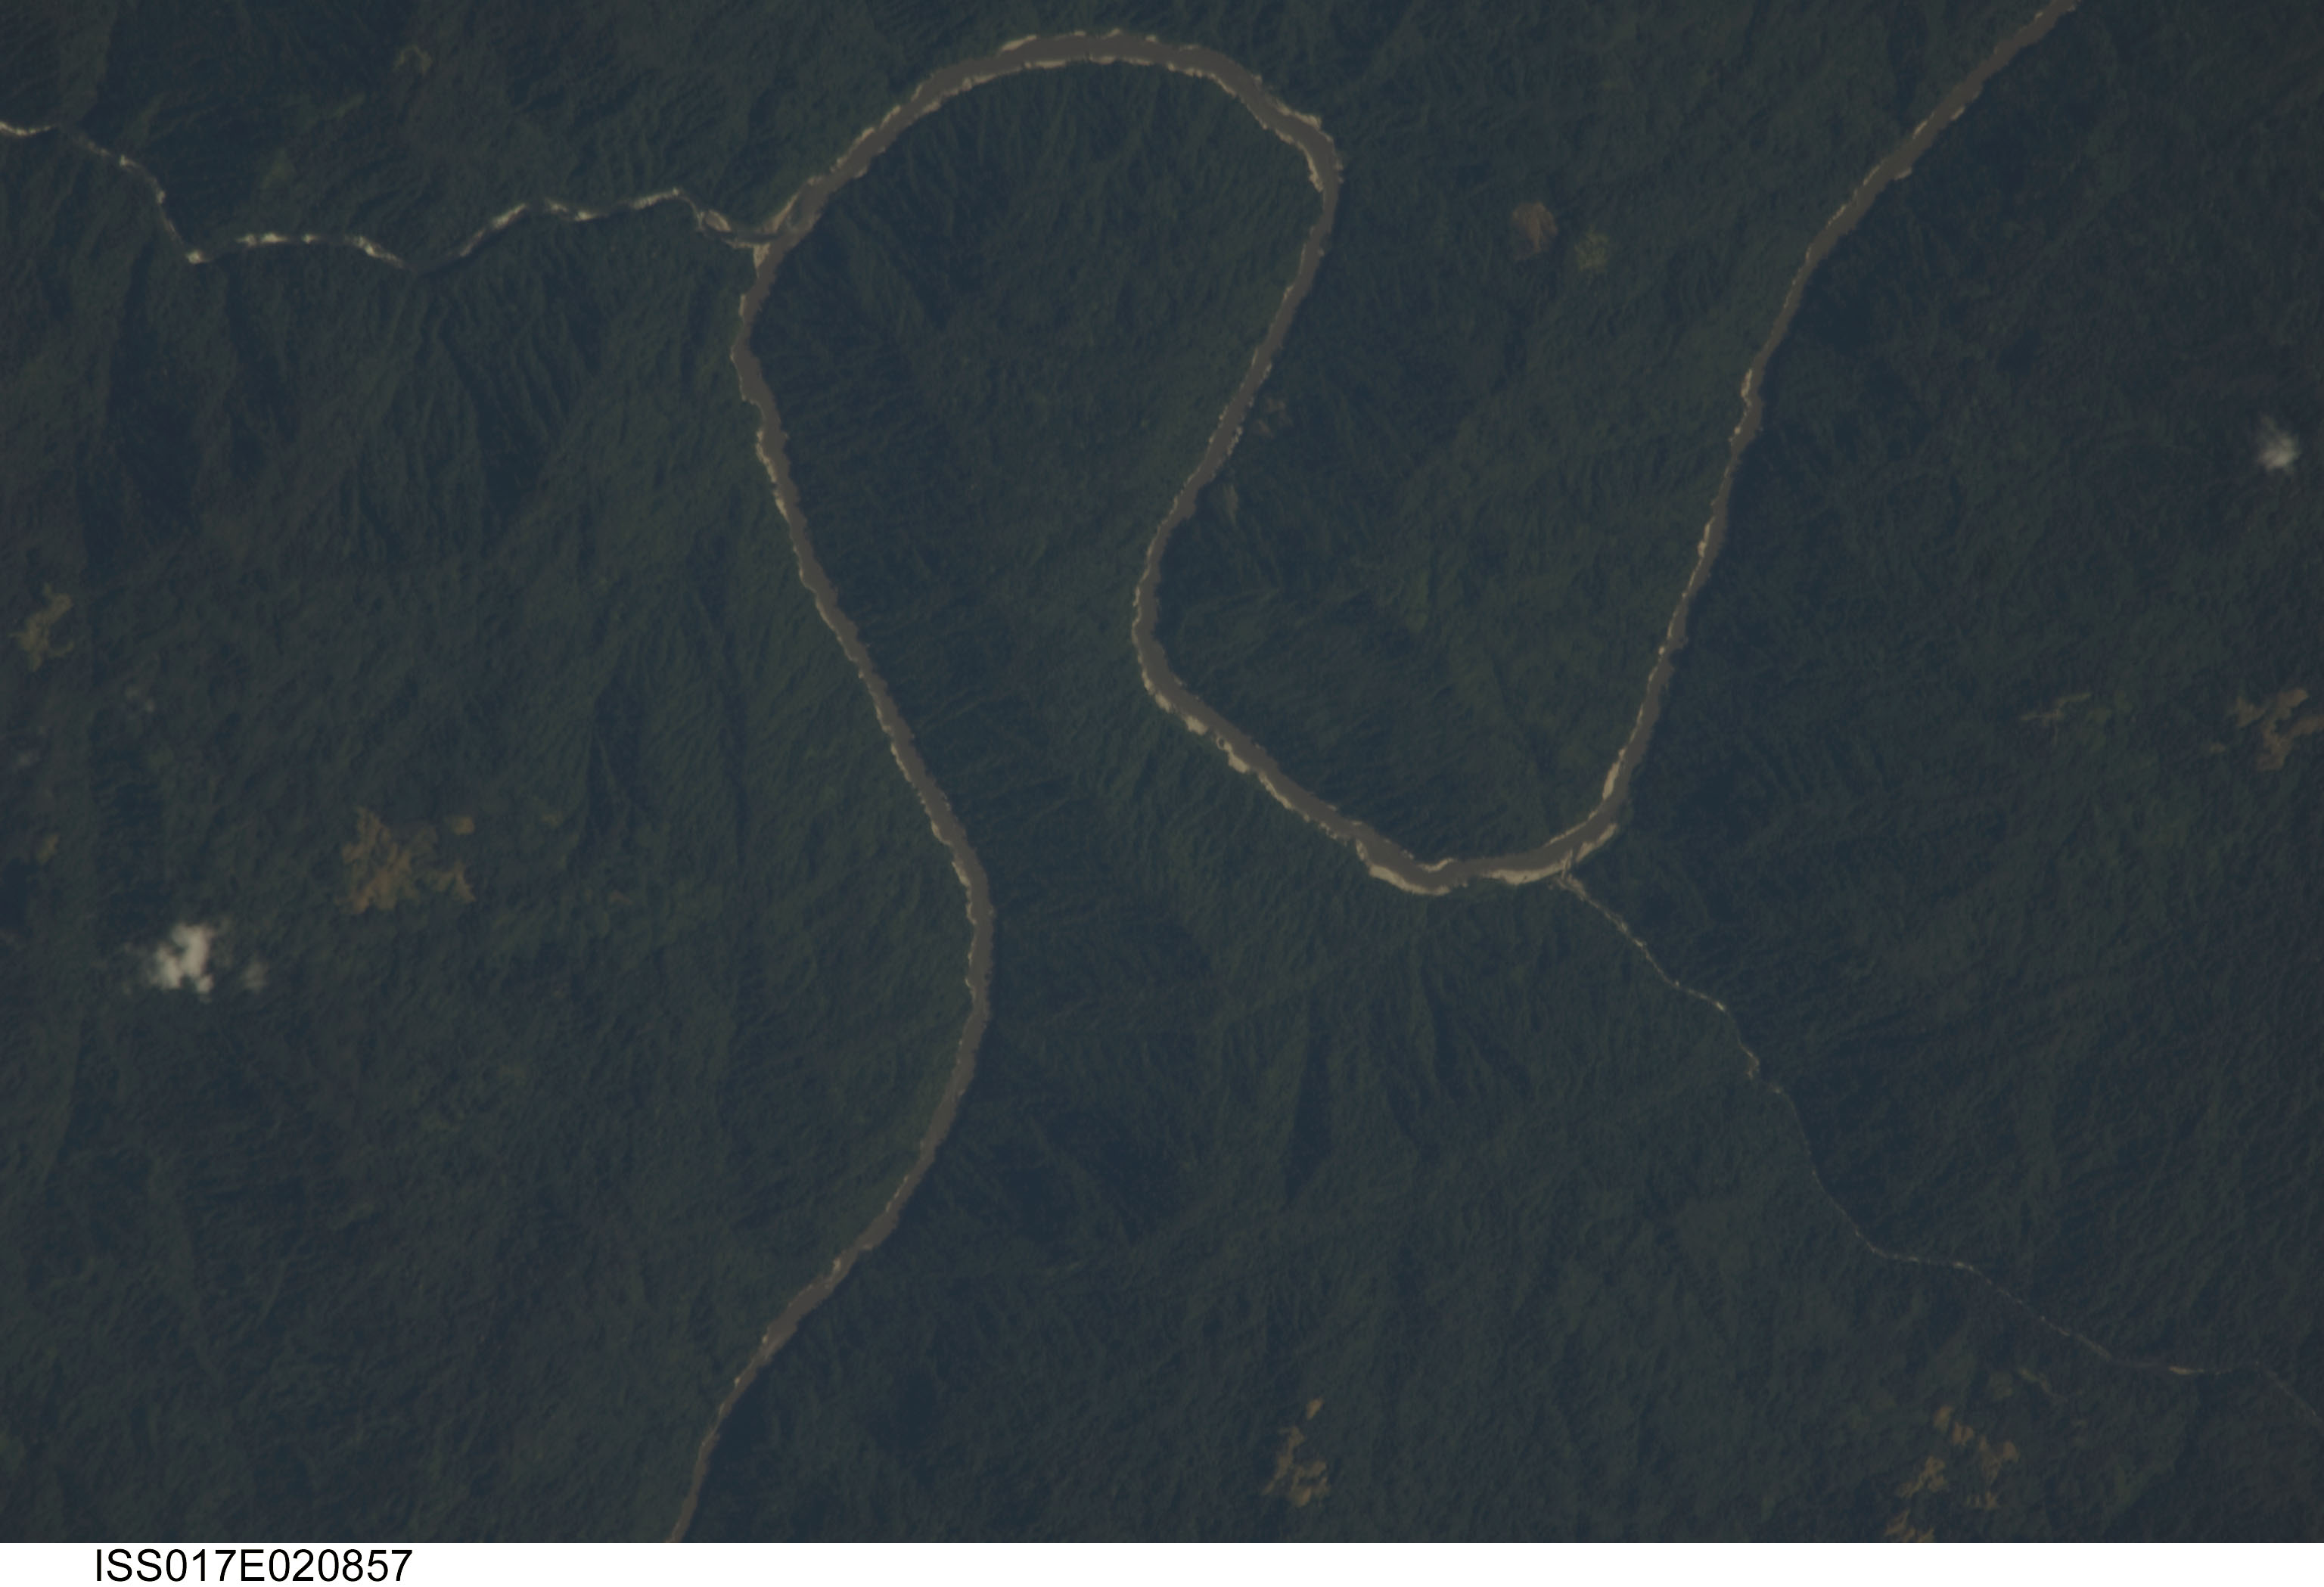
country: MYANMAR (BURMA)
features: MAGAWNG AREA, IRRAWADDY R. DRAINAGE
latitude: 26.5
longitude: 97.8
